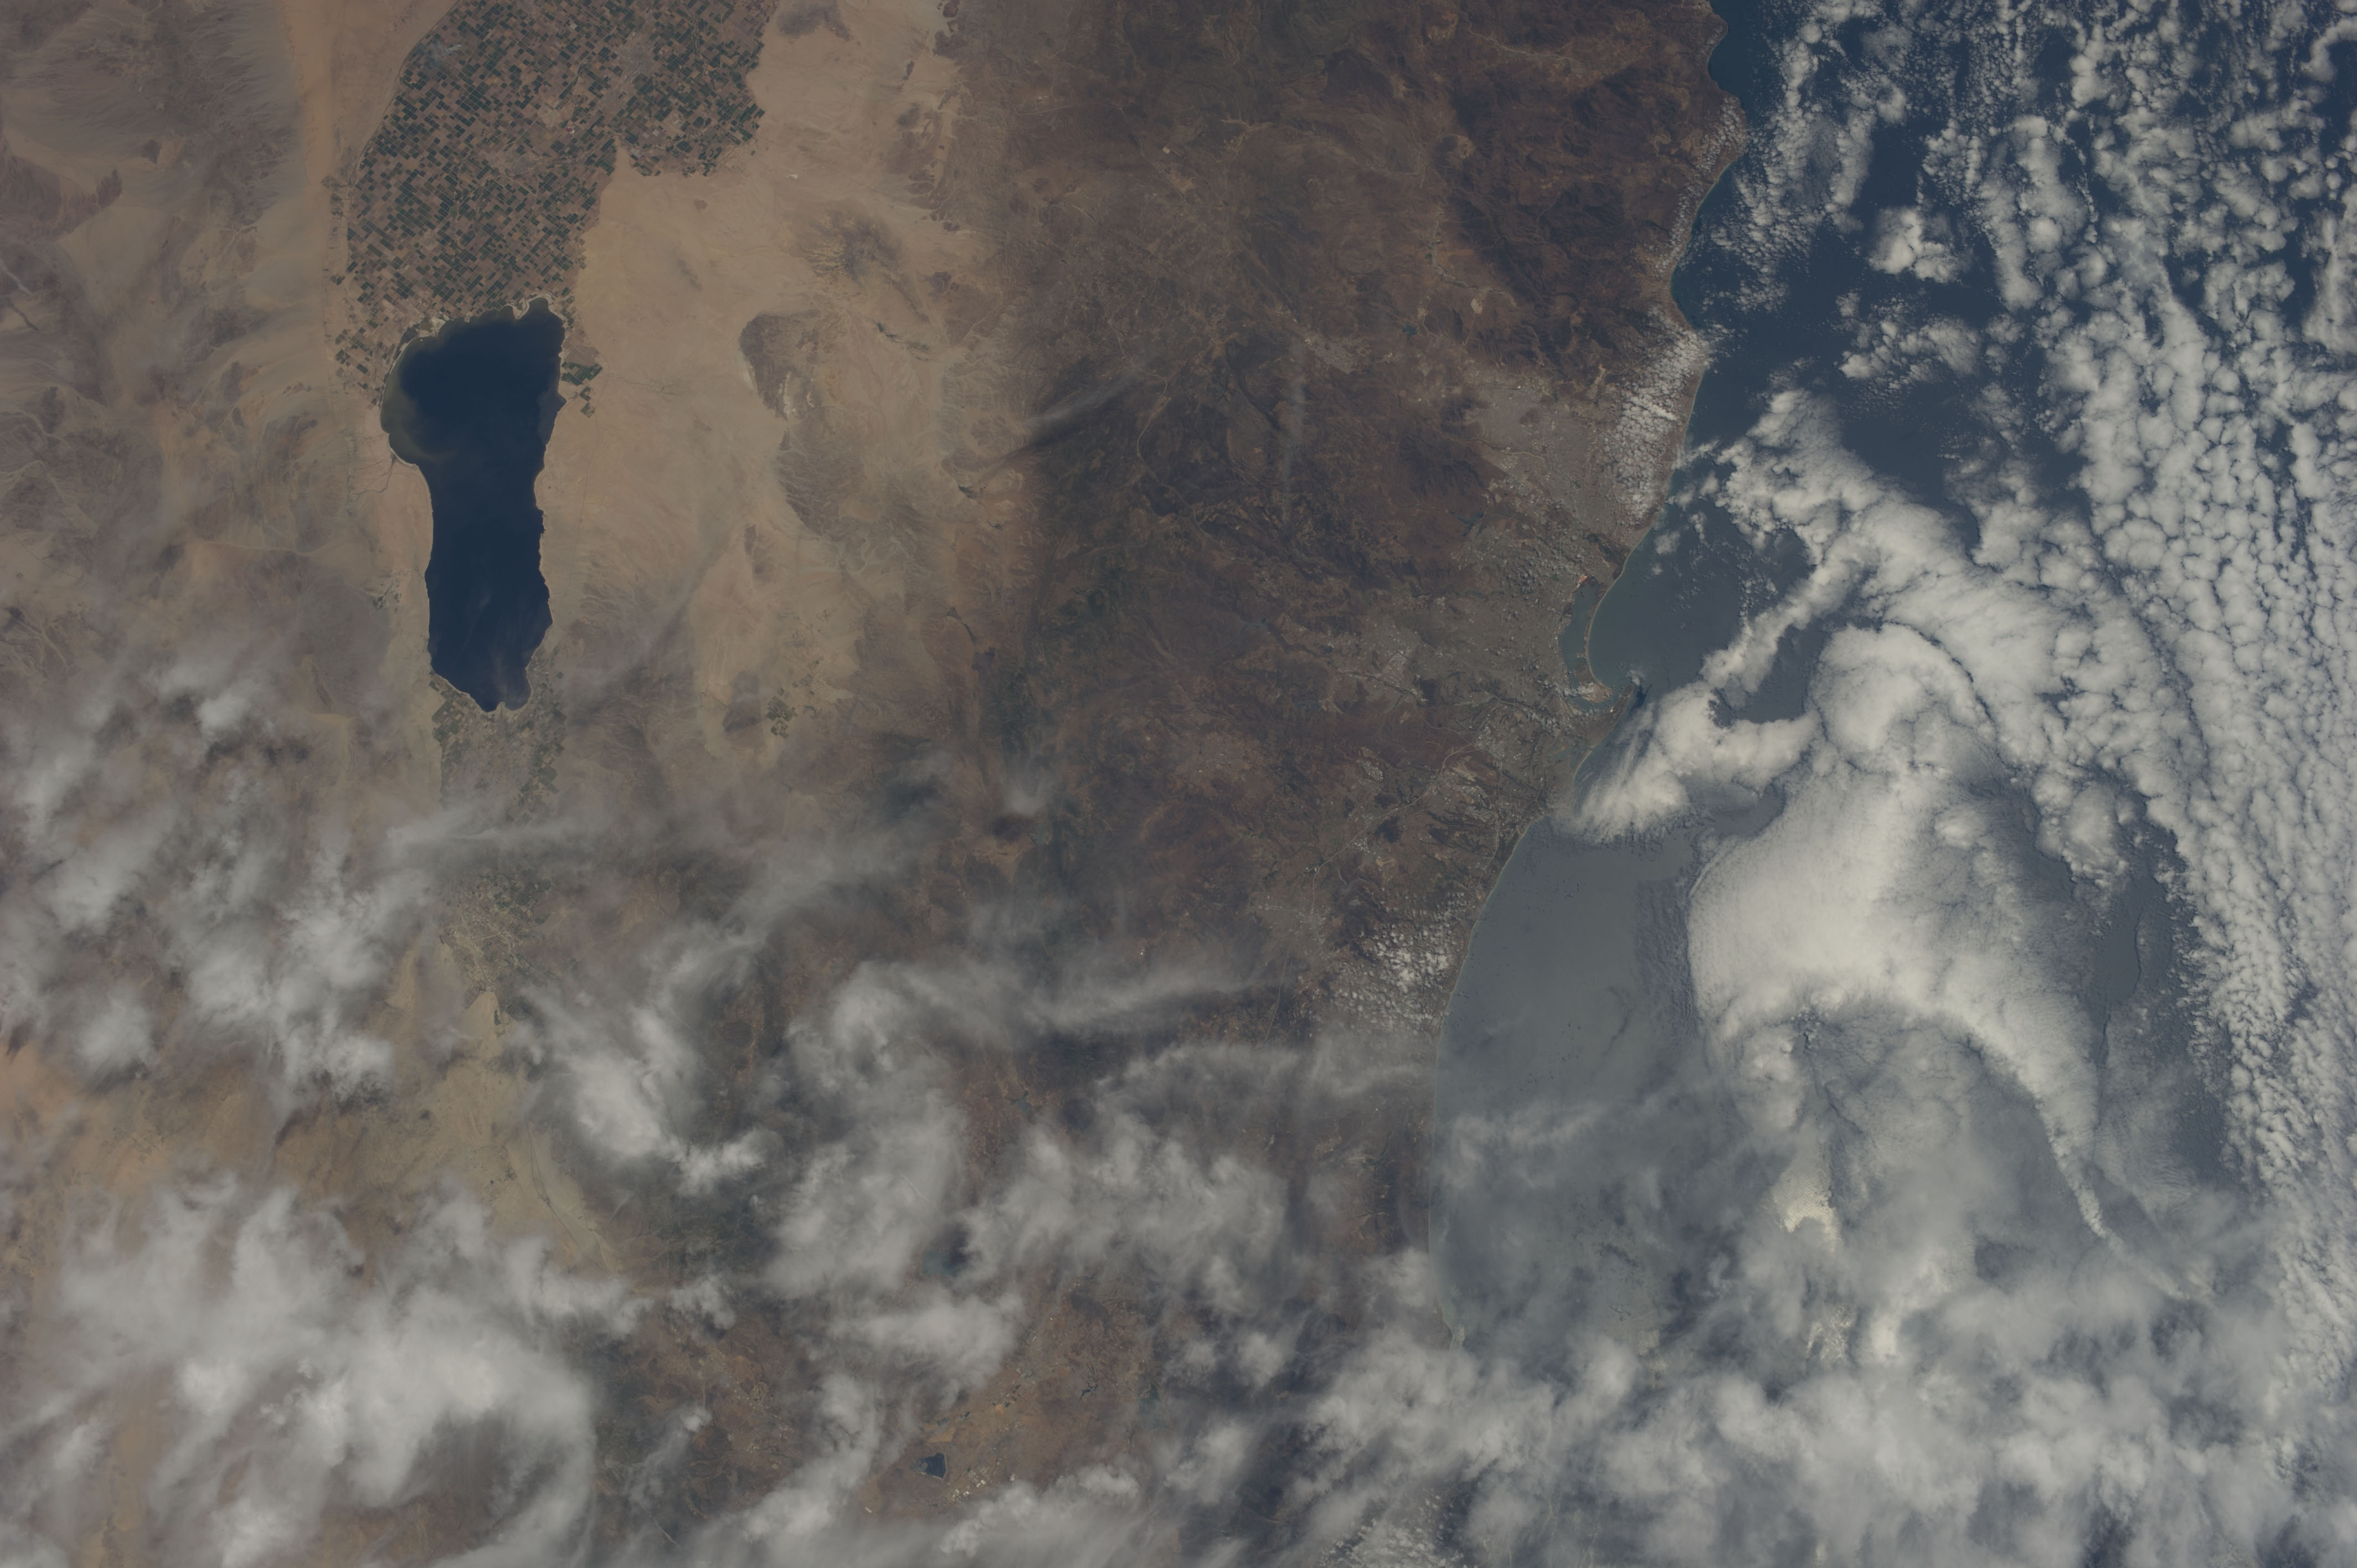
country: USA-CALIFORNIA
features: SAN DIEGO, SALTON SEA,CALIFORNIA, BAJA CALIFORNINA, SALTON SEA, SAN DIEGO, TIJUANA,SALTON SEA, SAN DIEGO CALIFORNIA,SALTON SEA
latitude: 33.1
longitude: -116.8
